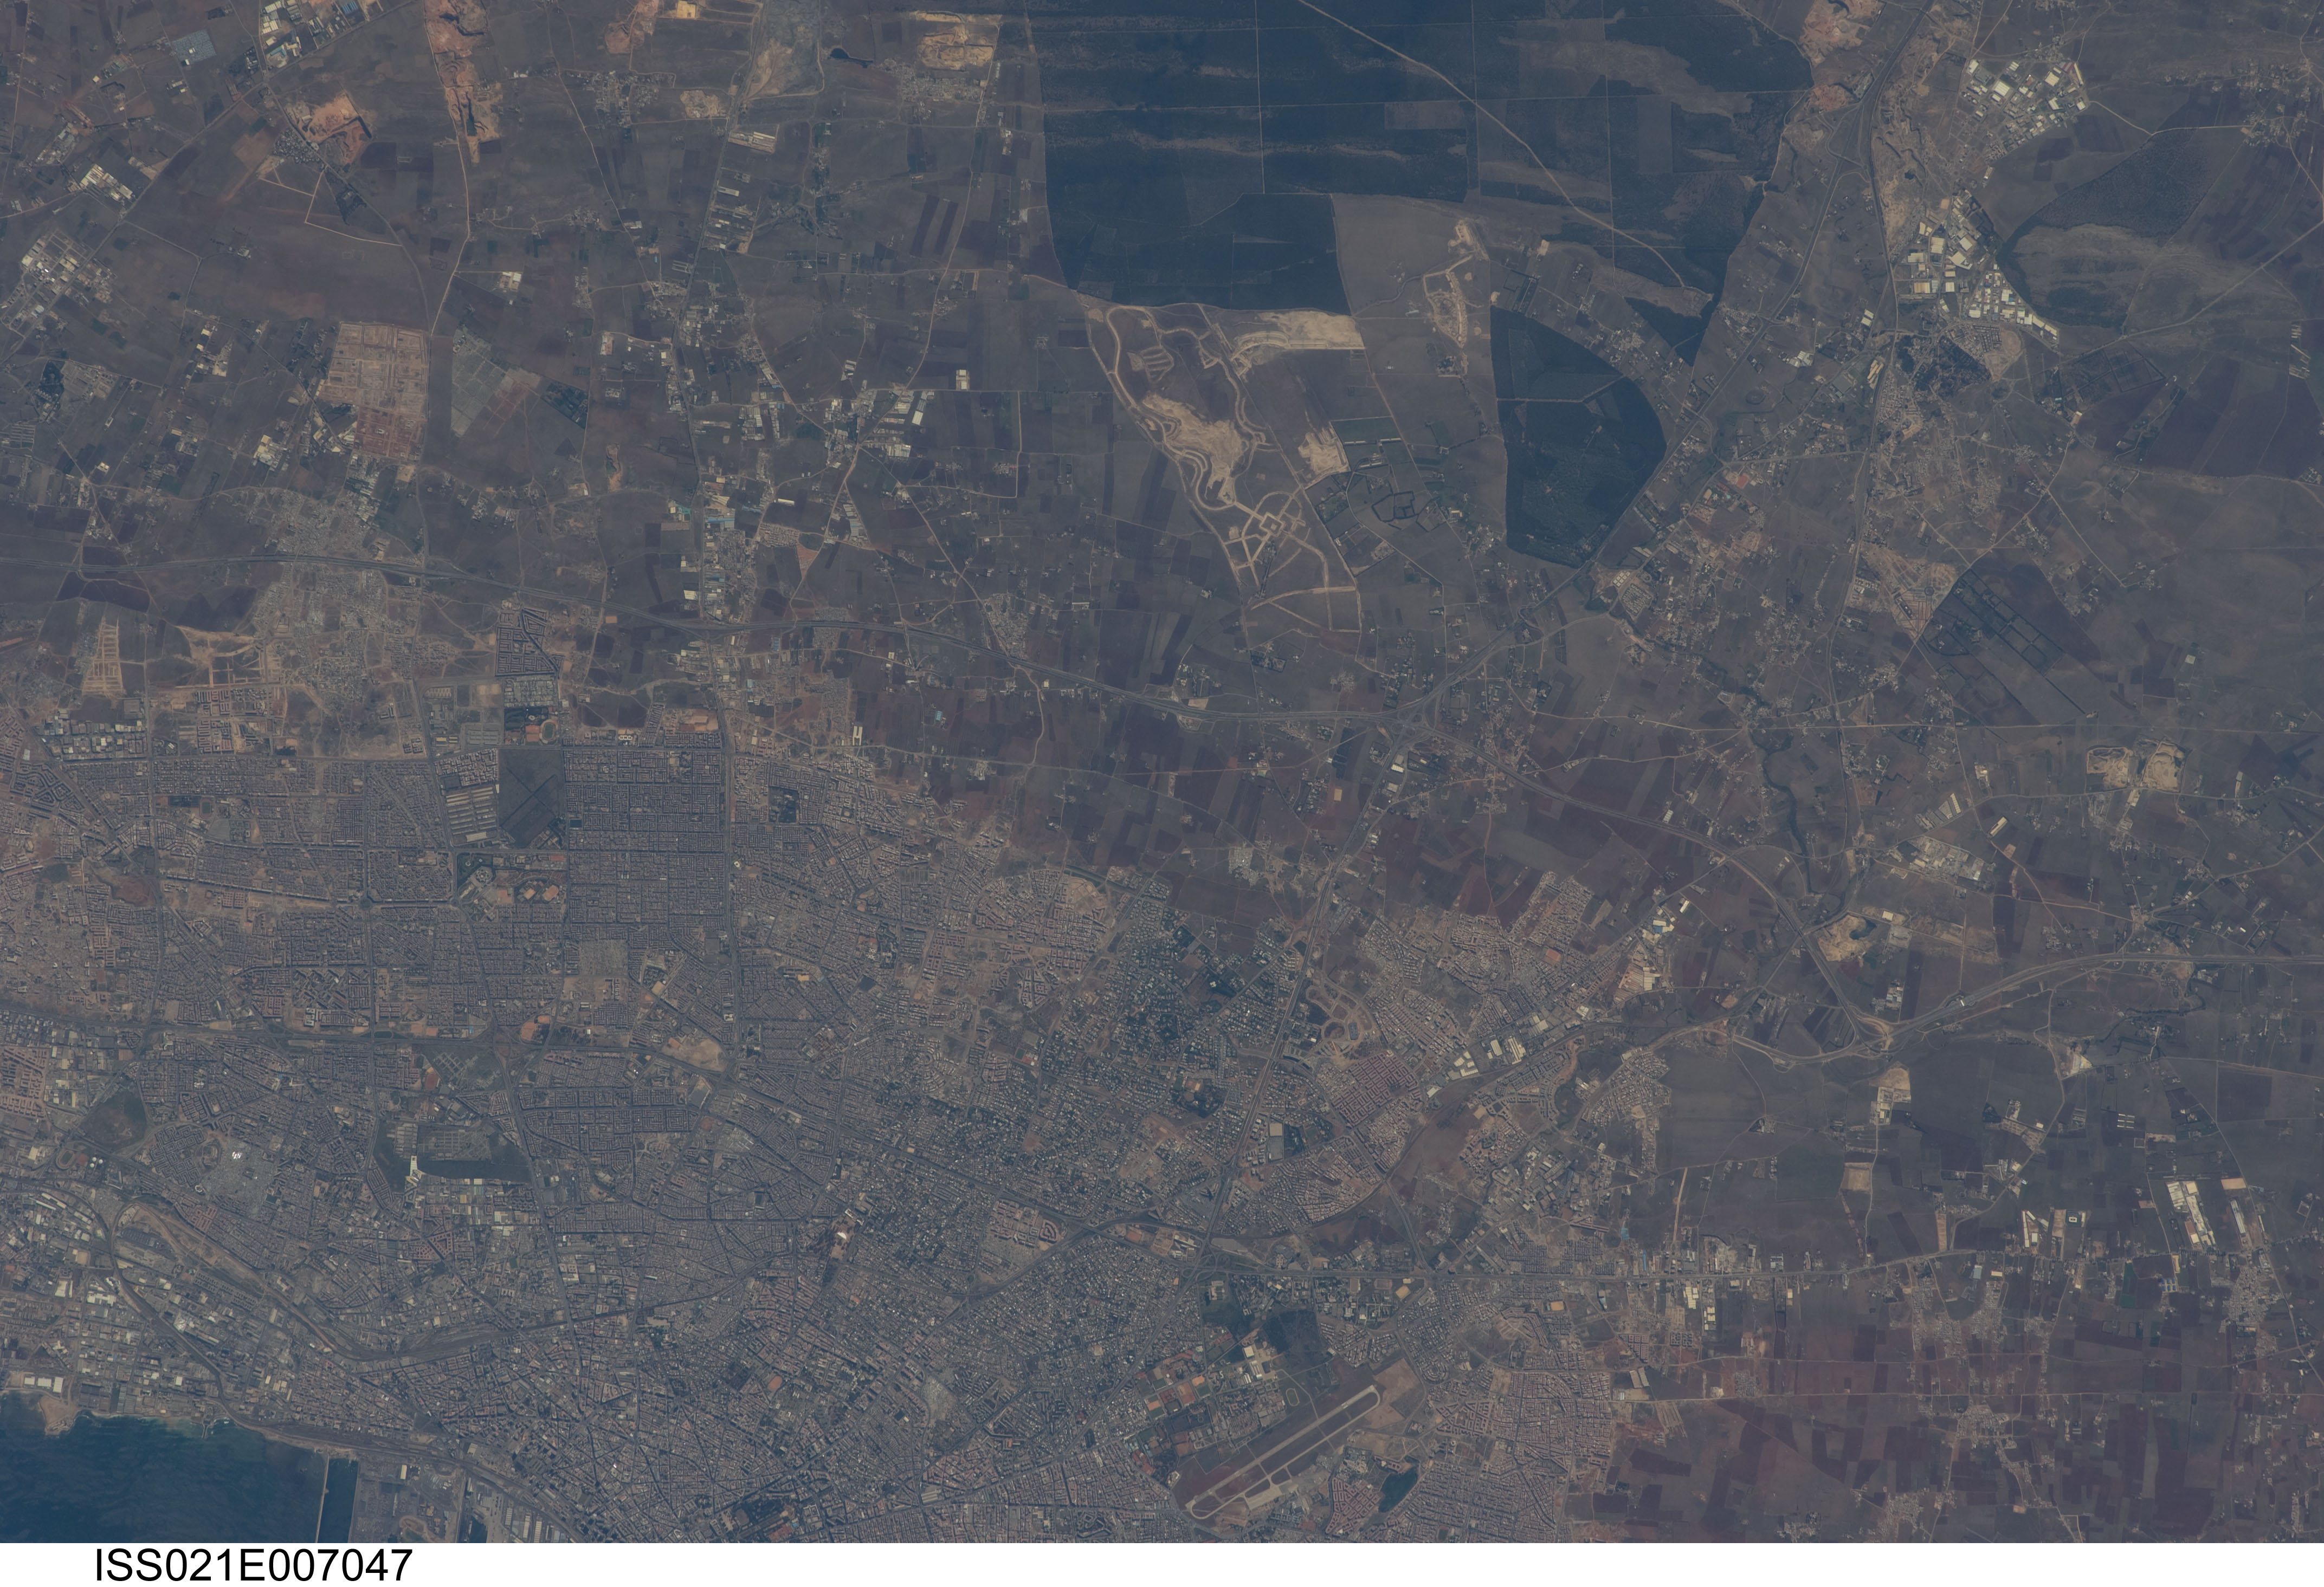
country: MOROCCO
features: MOROCCO, CASABLANCA, BOUSKOURA, SIDI MAÂROUF, AÃN CHOCK,MOROCCO,CASABLANCA,FORET DE BOUSKOURA,SITE OF FORMER ANFA AIRPORT,CASABLANCA MOROCCO, FORÊT DE BOUSKOURA, ANFA AIRPORT (GMMC)
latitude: 33.5
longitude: -7.6
